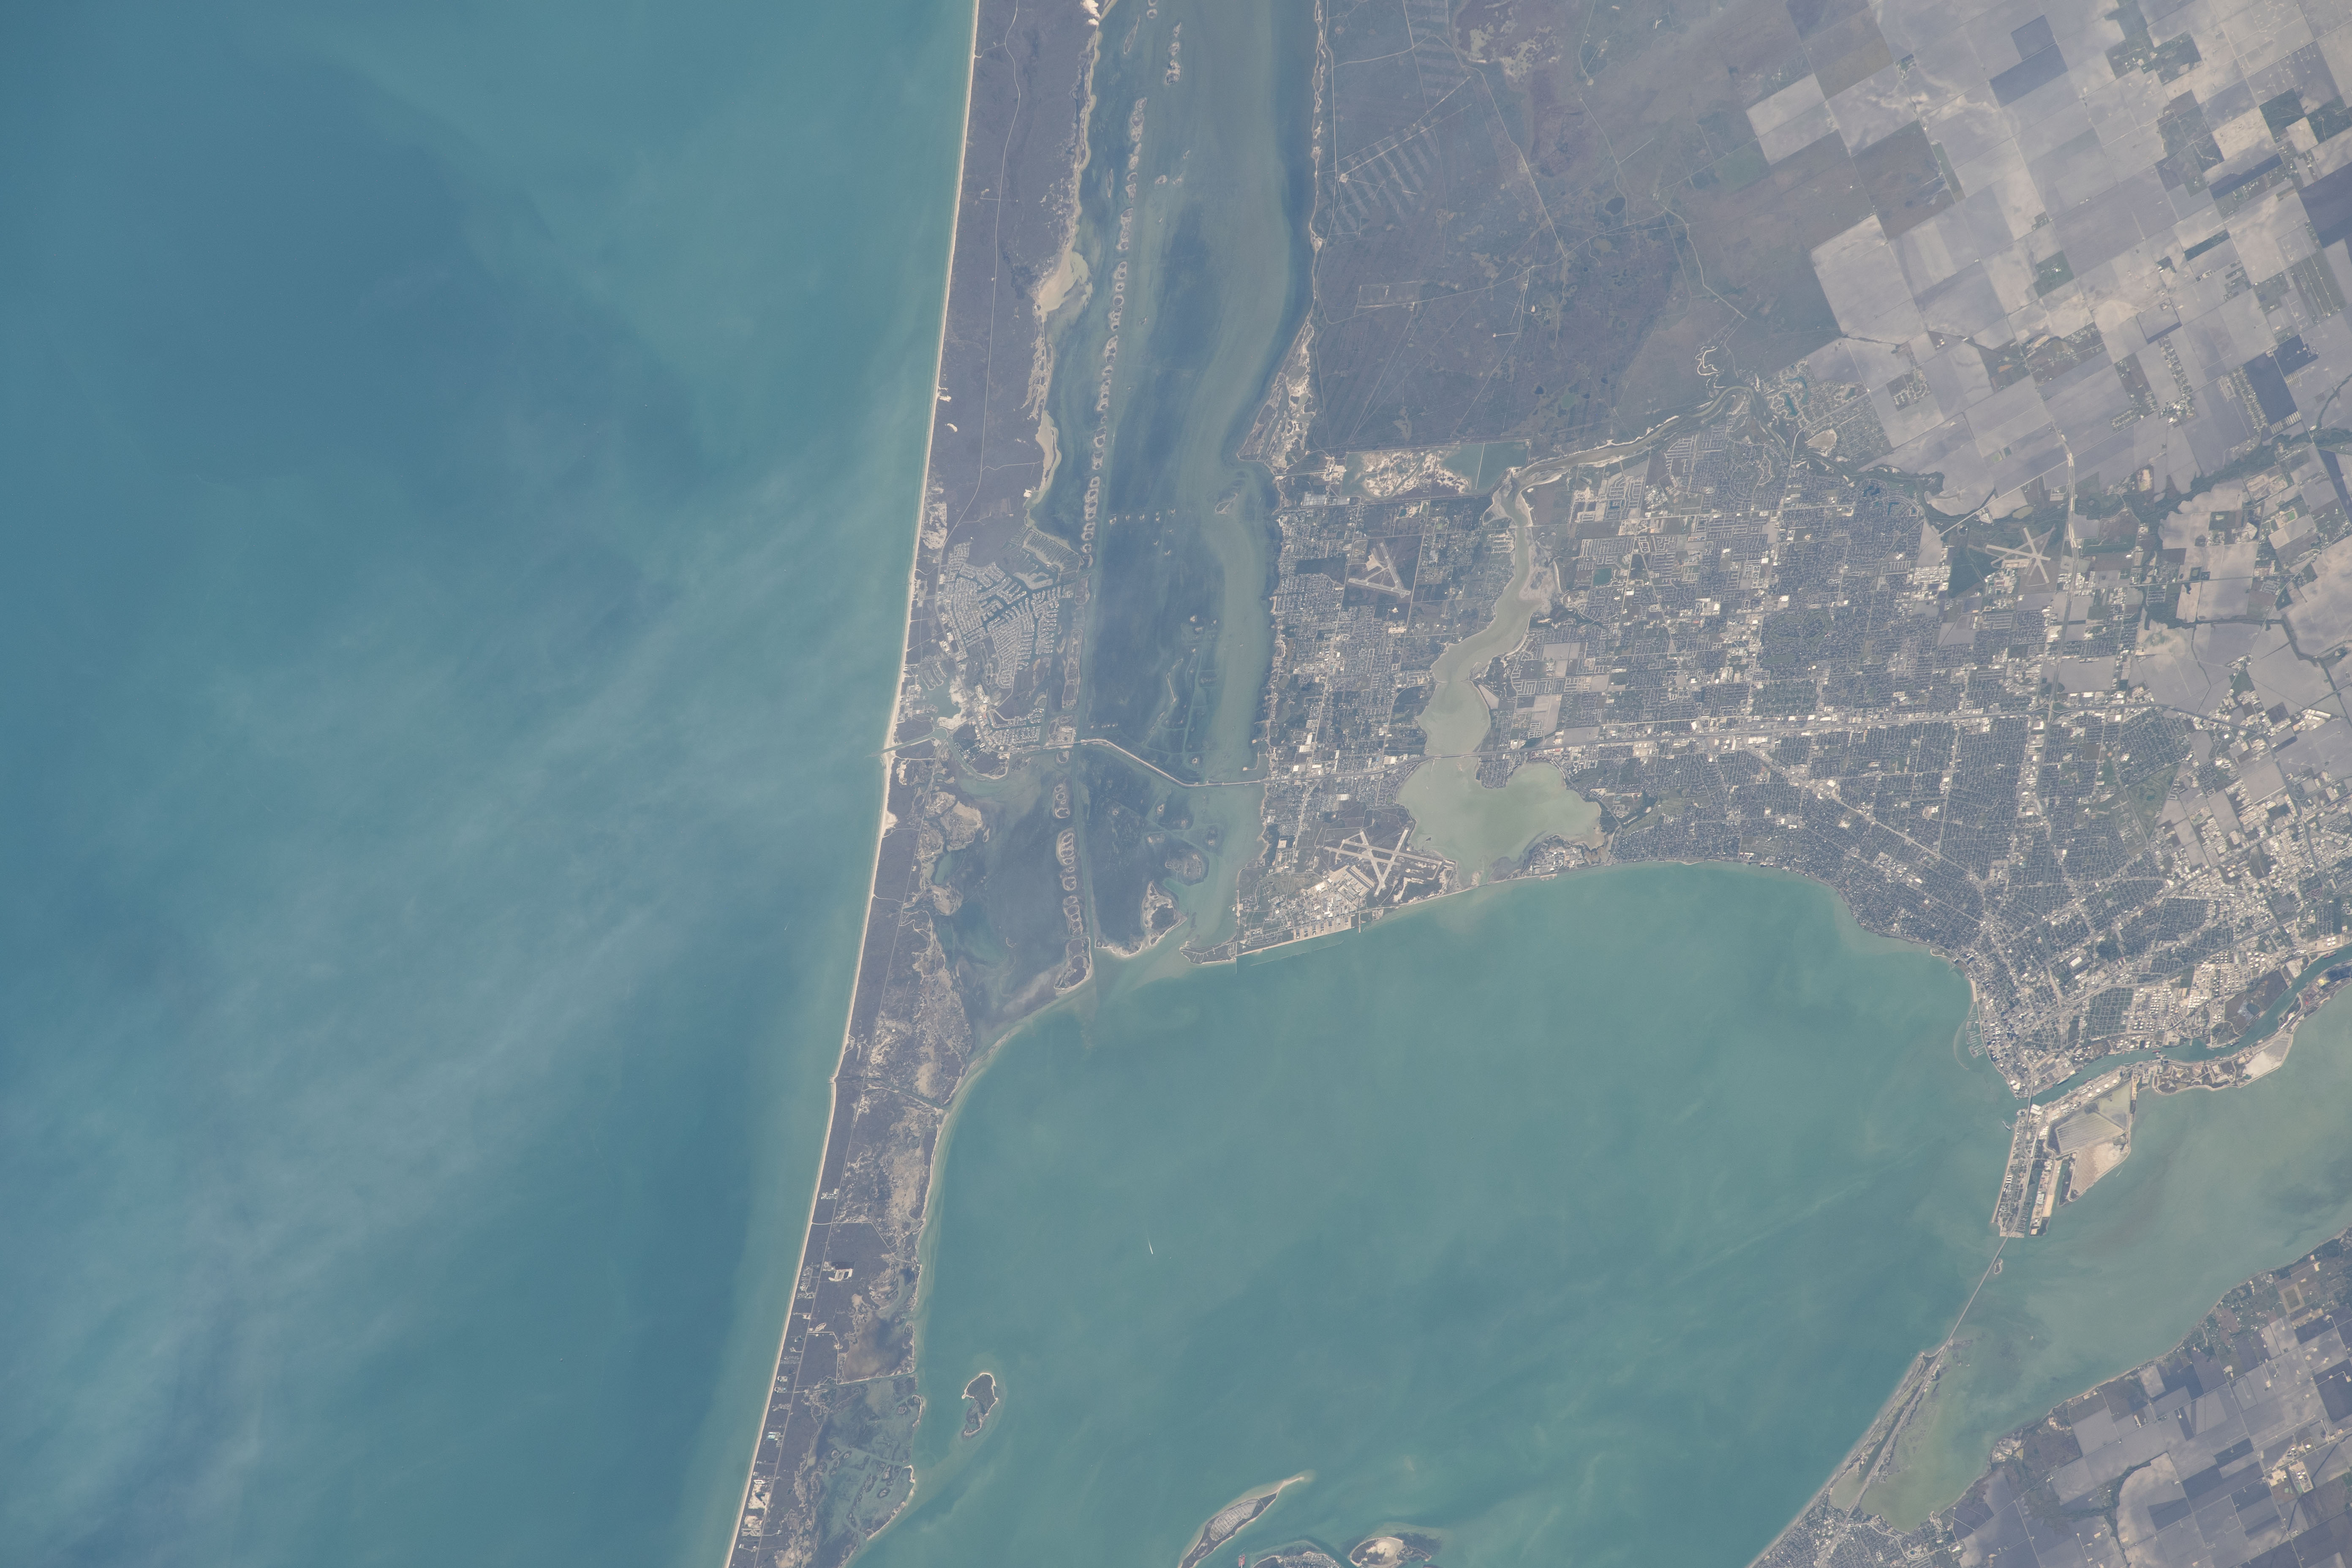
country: USA-TEXAS
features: CORPUS CHRISTI BAY, MUSTANG ISLAND, CORPUS CHRISTI
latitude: 27.8
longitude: -97.4
